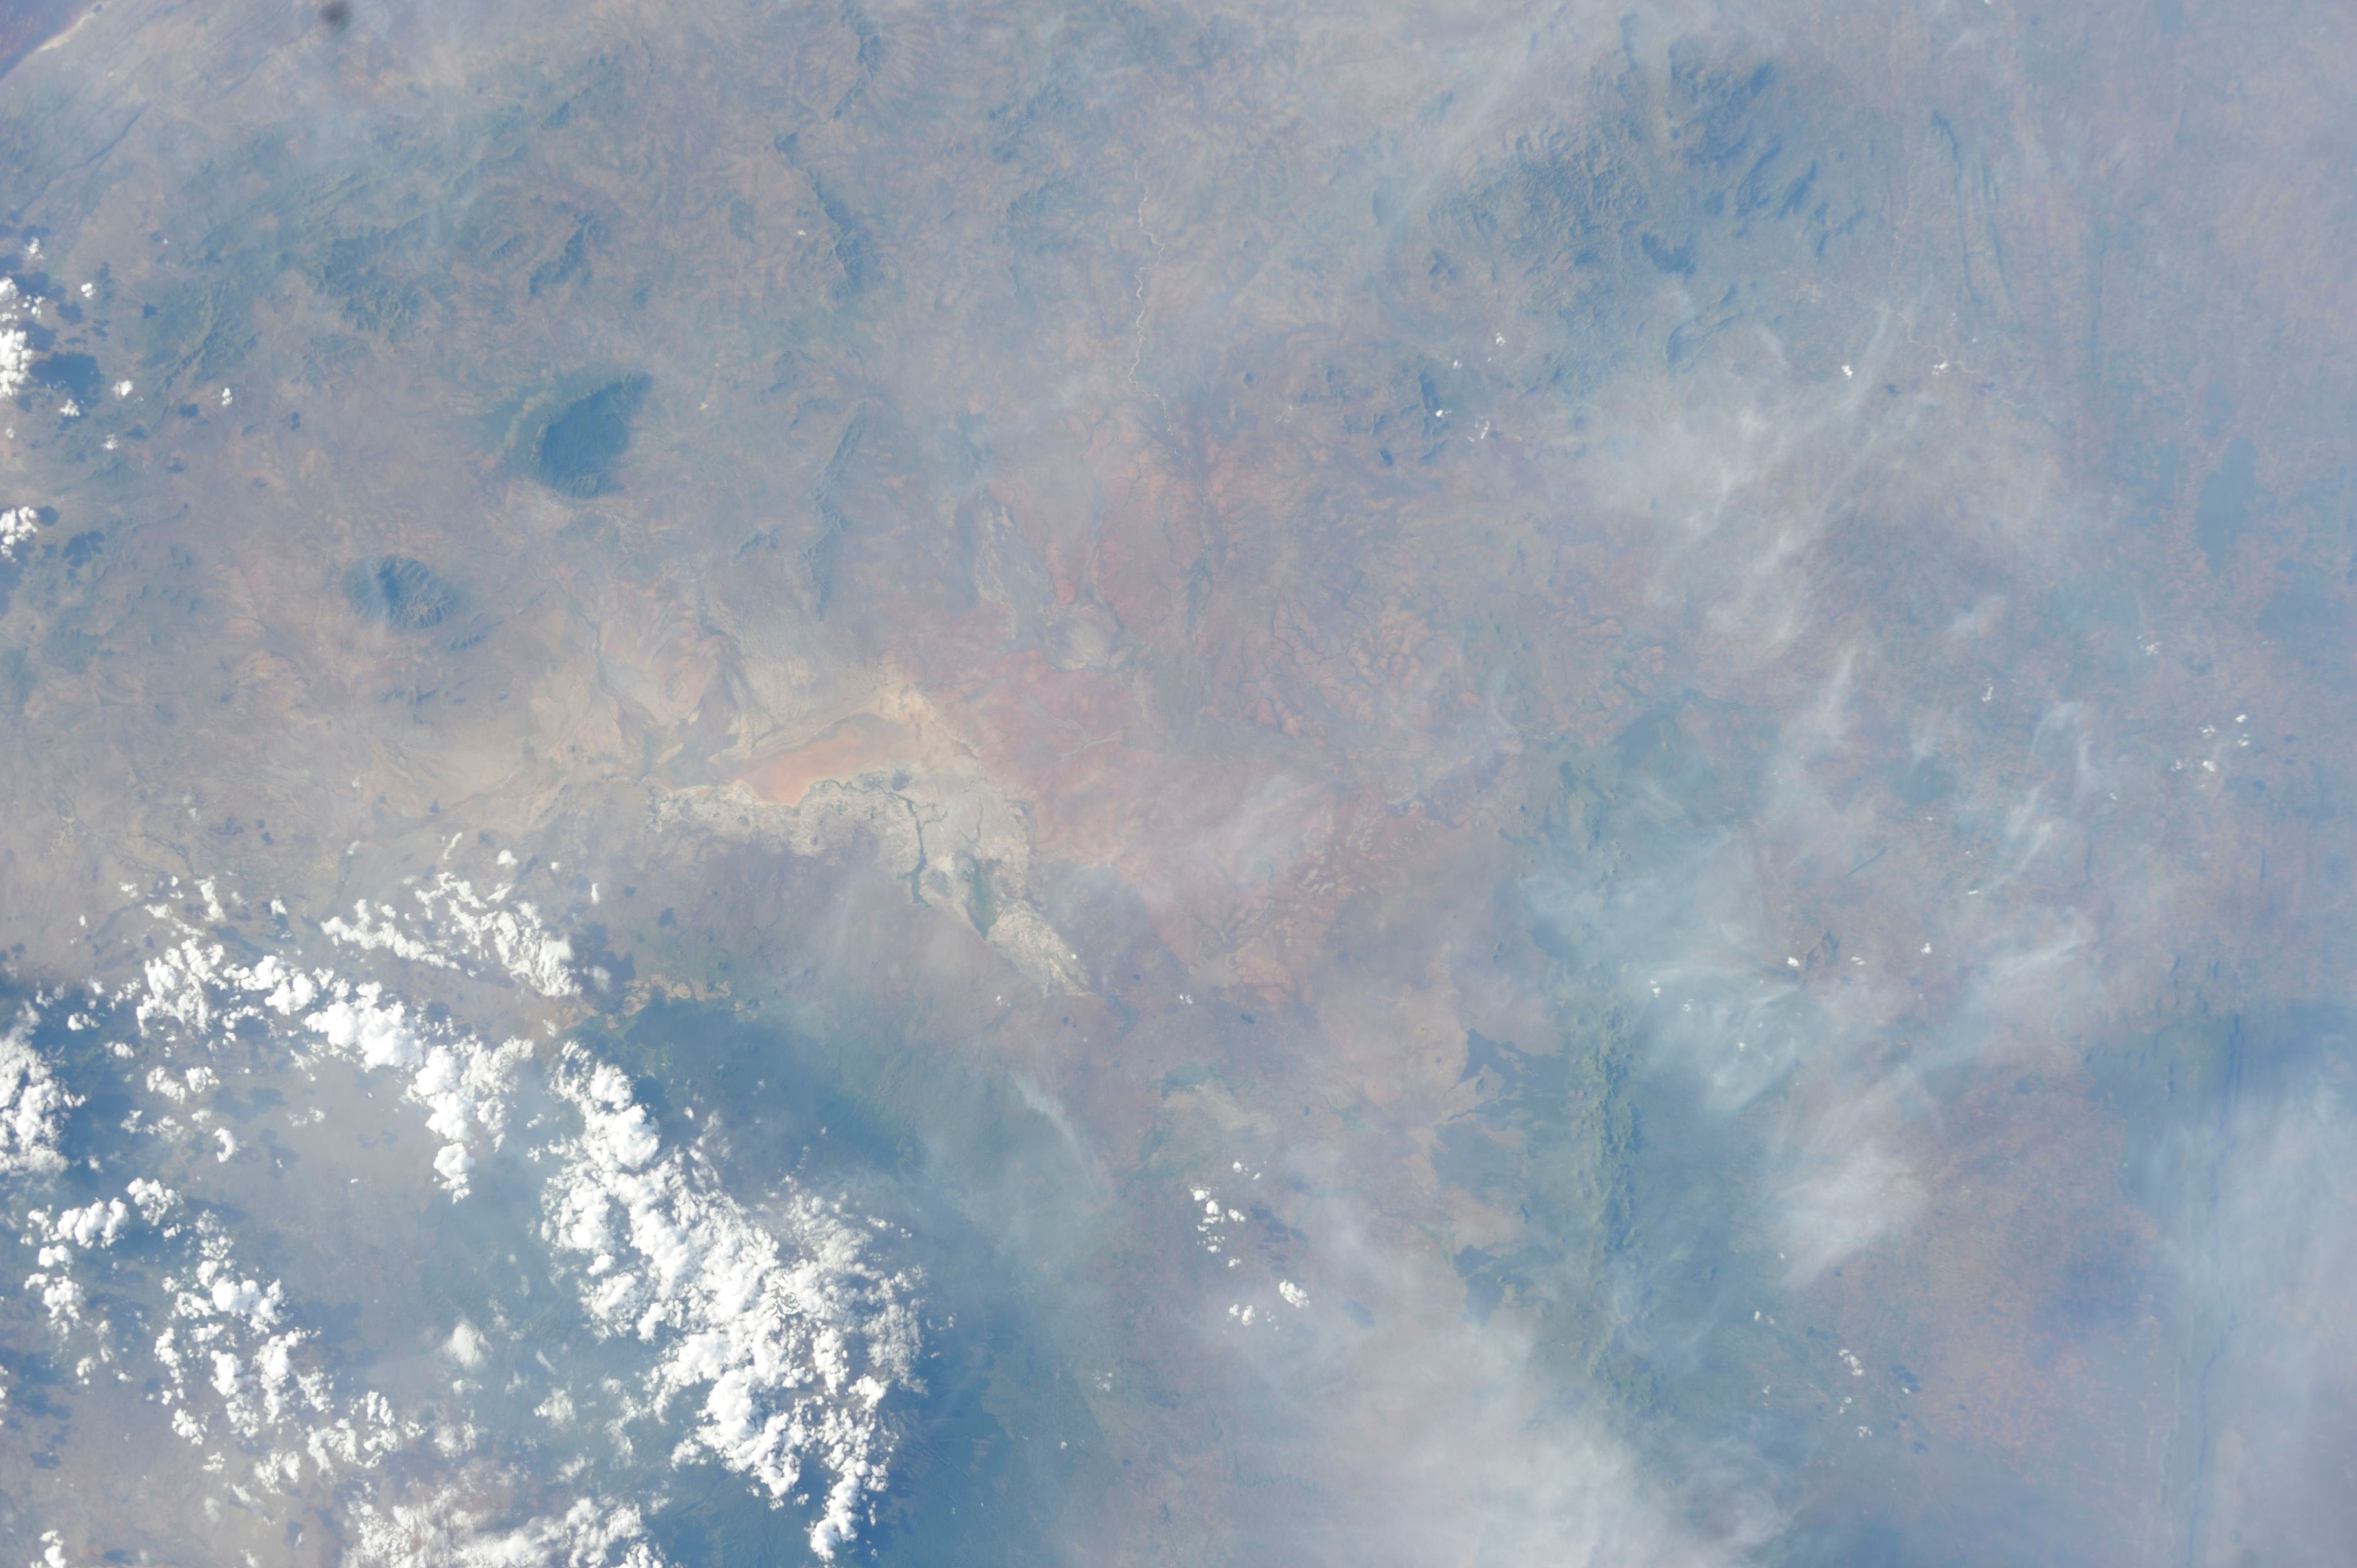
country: KENYA
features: EASTERN RIFT VALLEY
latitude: -2.5
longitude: 37.0
